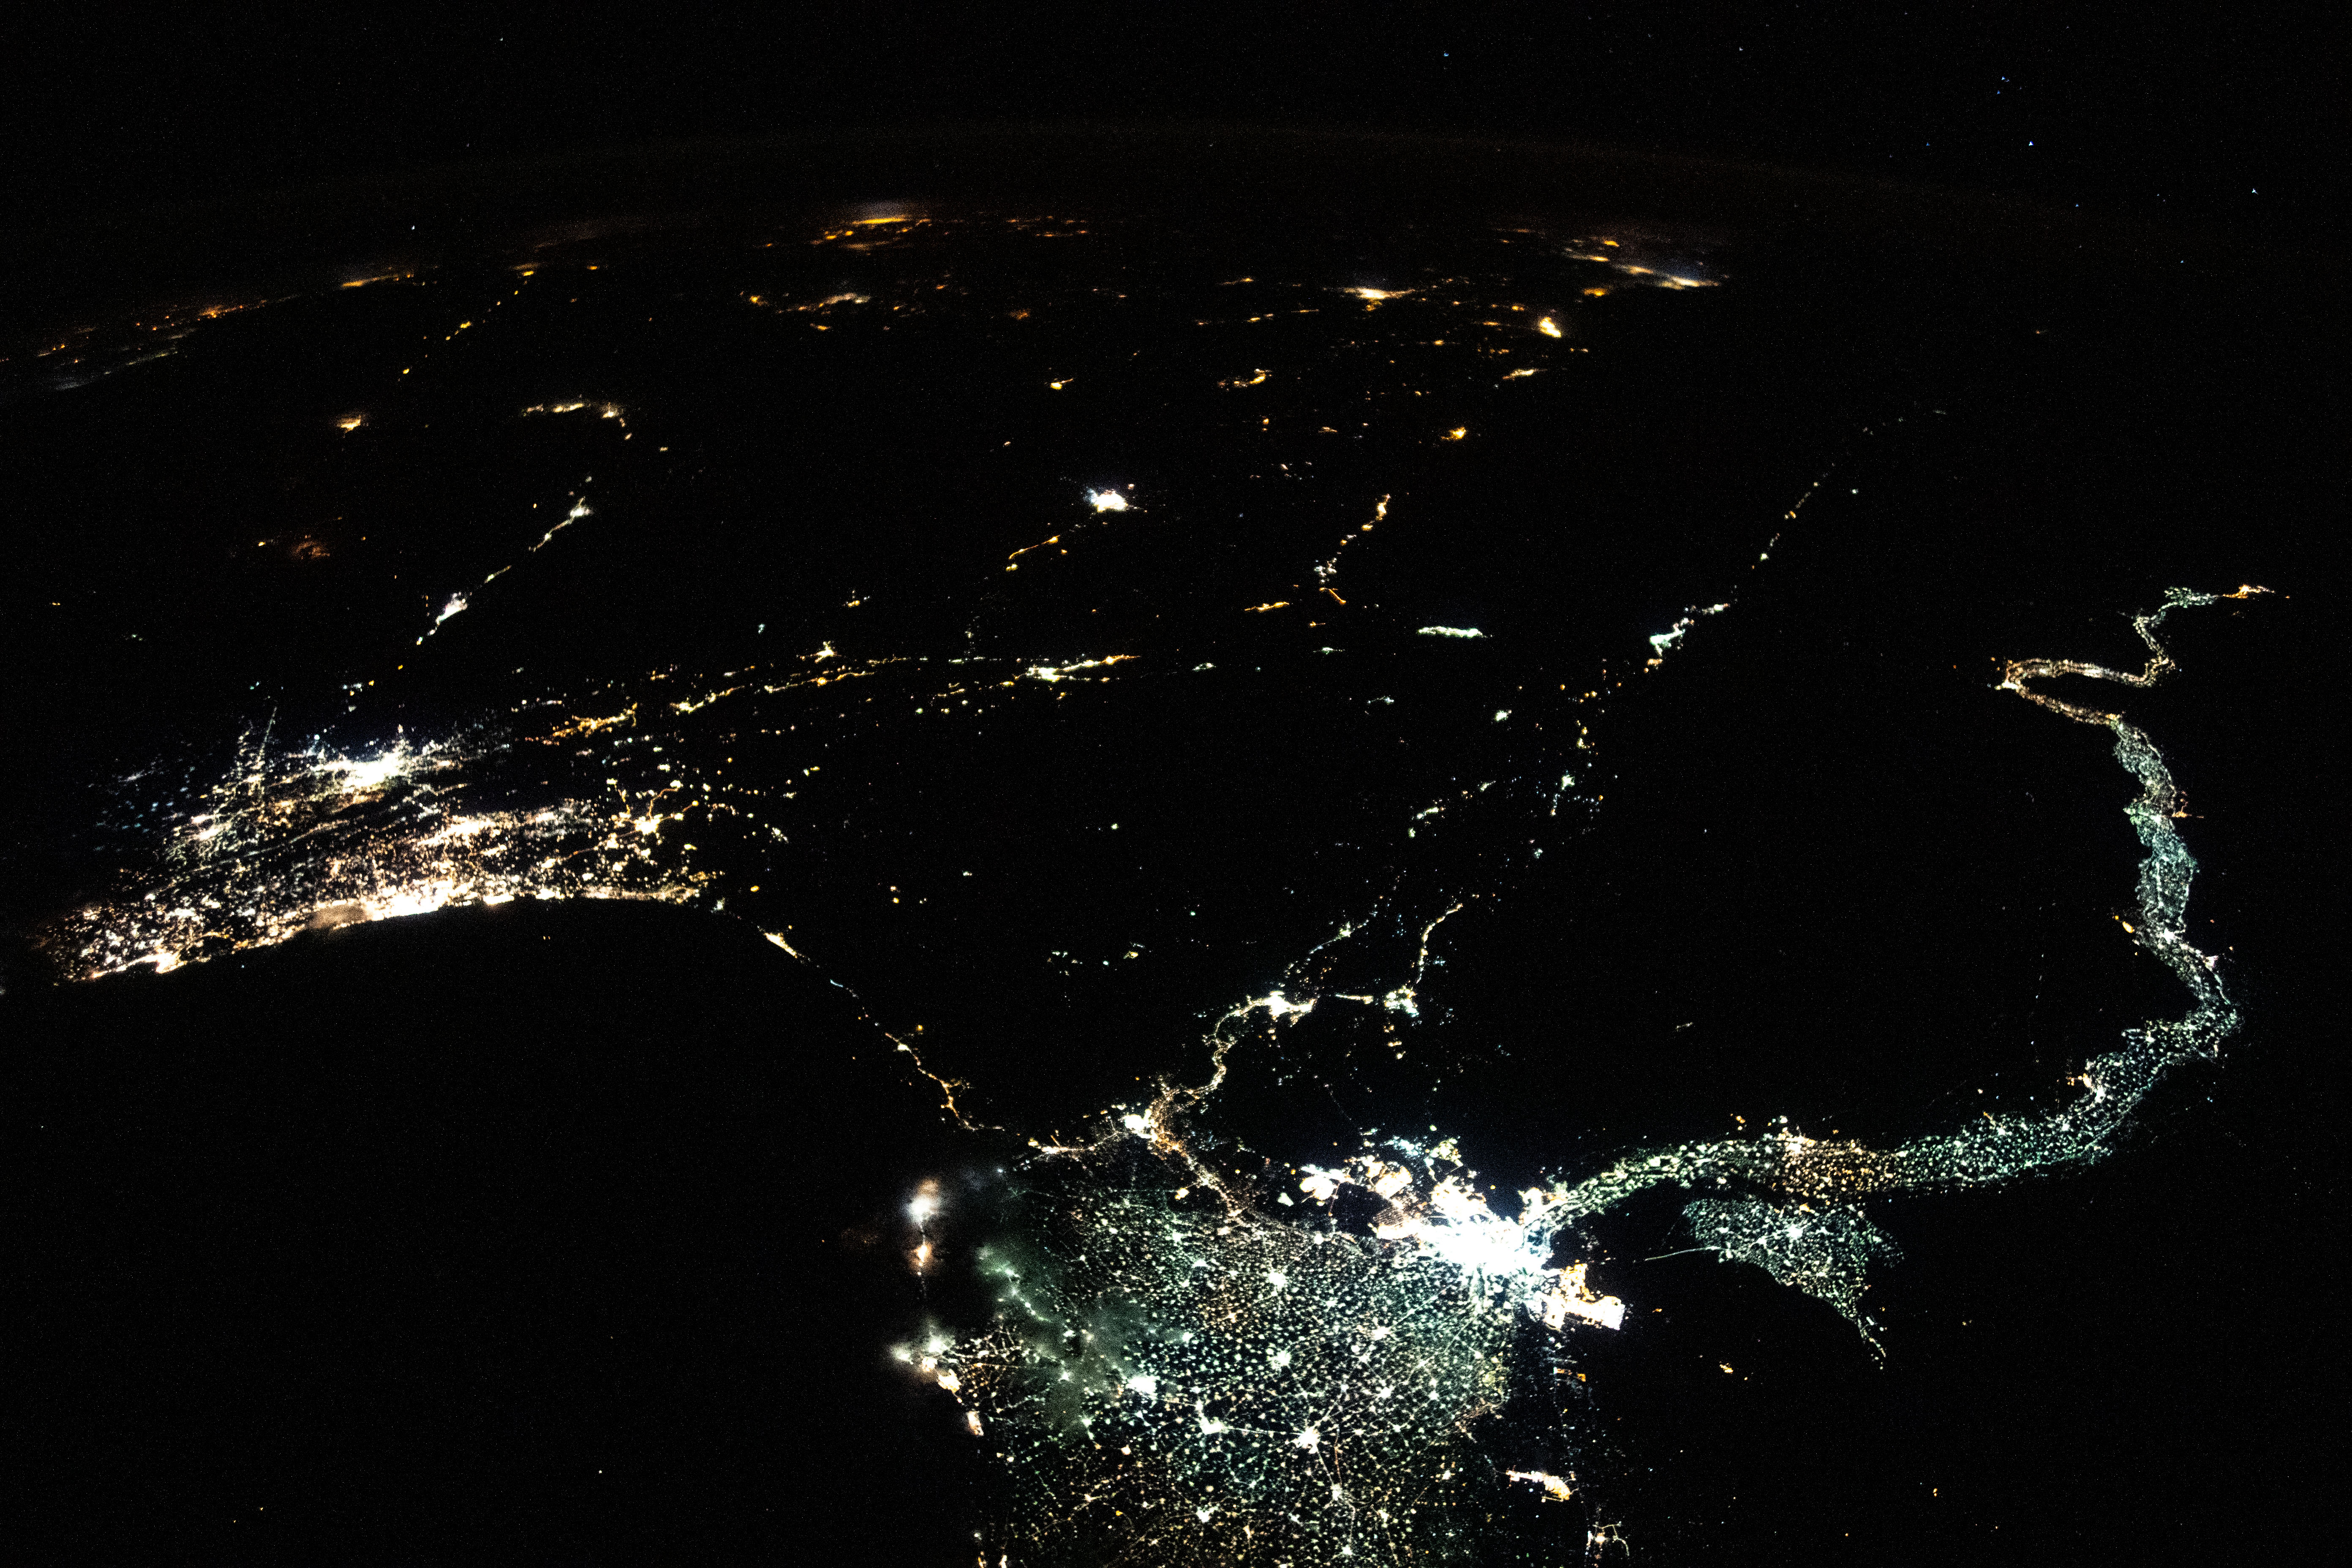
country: EGYPT
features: DARK EARTHOBS, NILE DELTA
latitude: 28.0
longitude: 34.0
